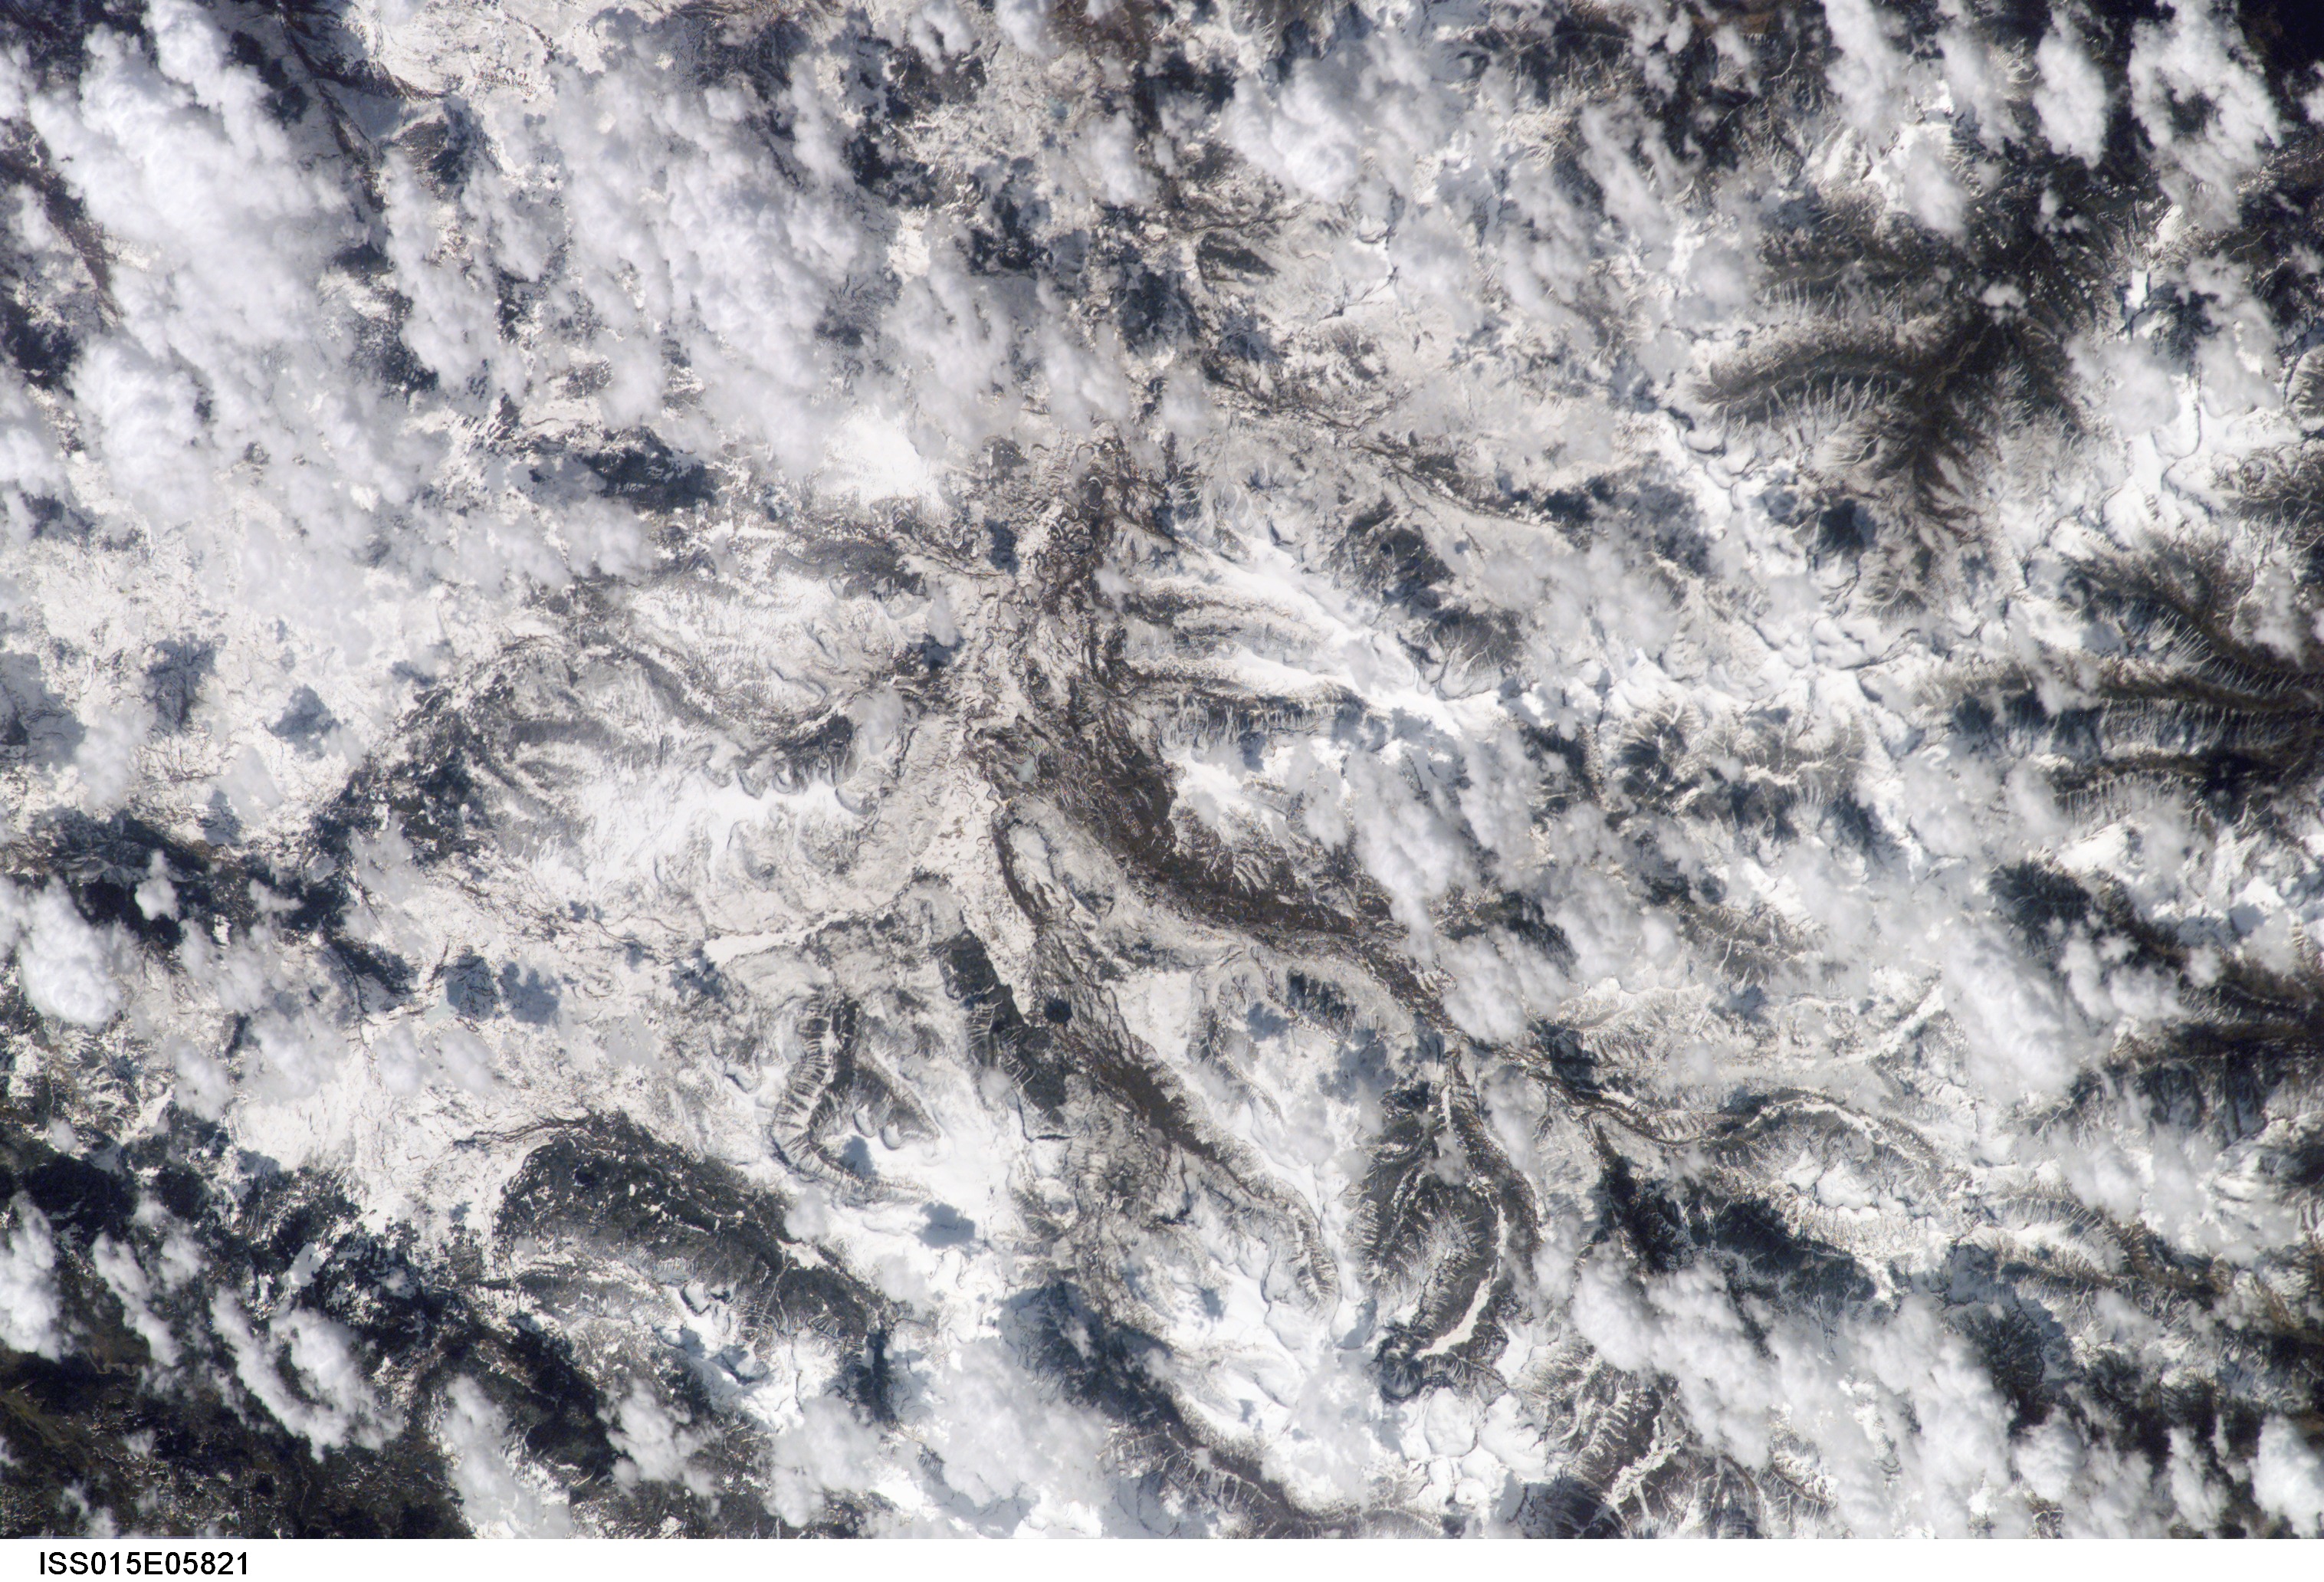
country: USA-WYOMING
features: ABSAROKA RANGE, THOROFARE CREEK
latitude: 44.1
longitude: -110.0
